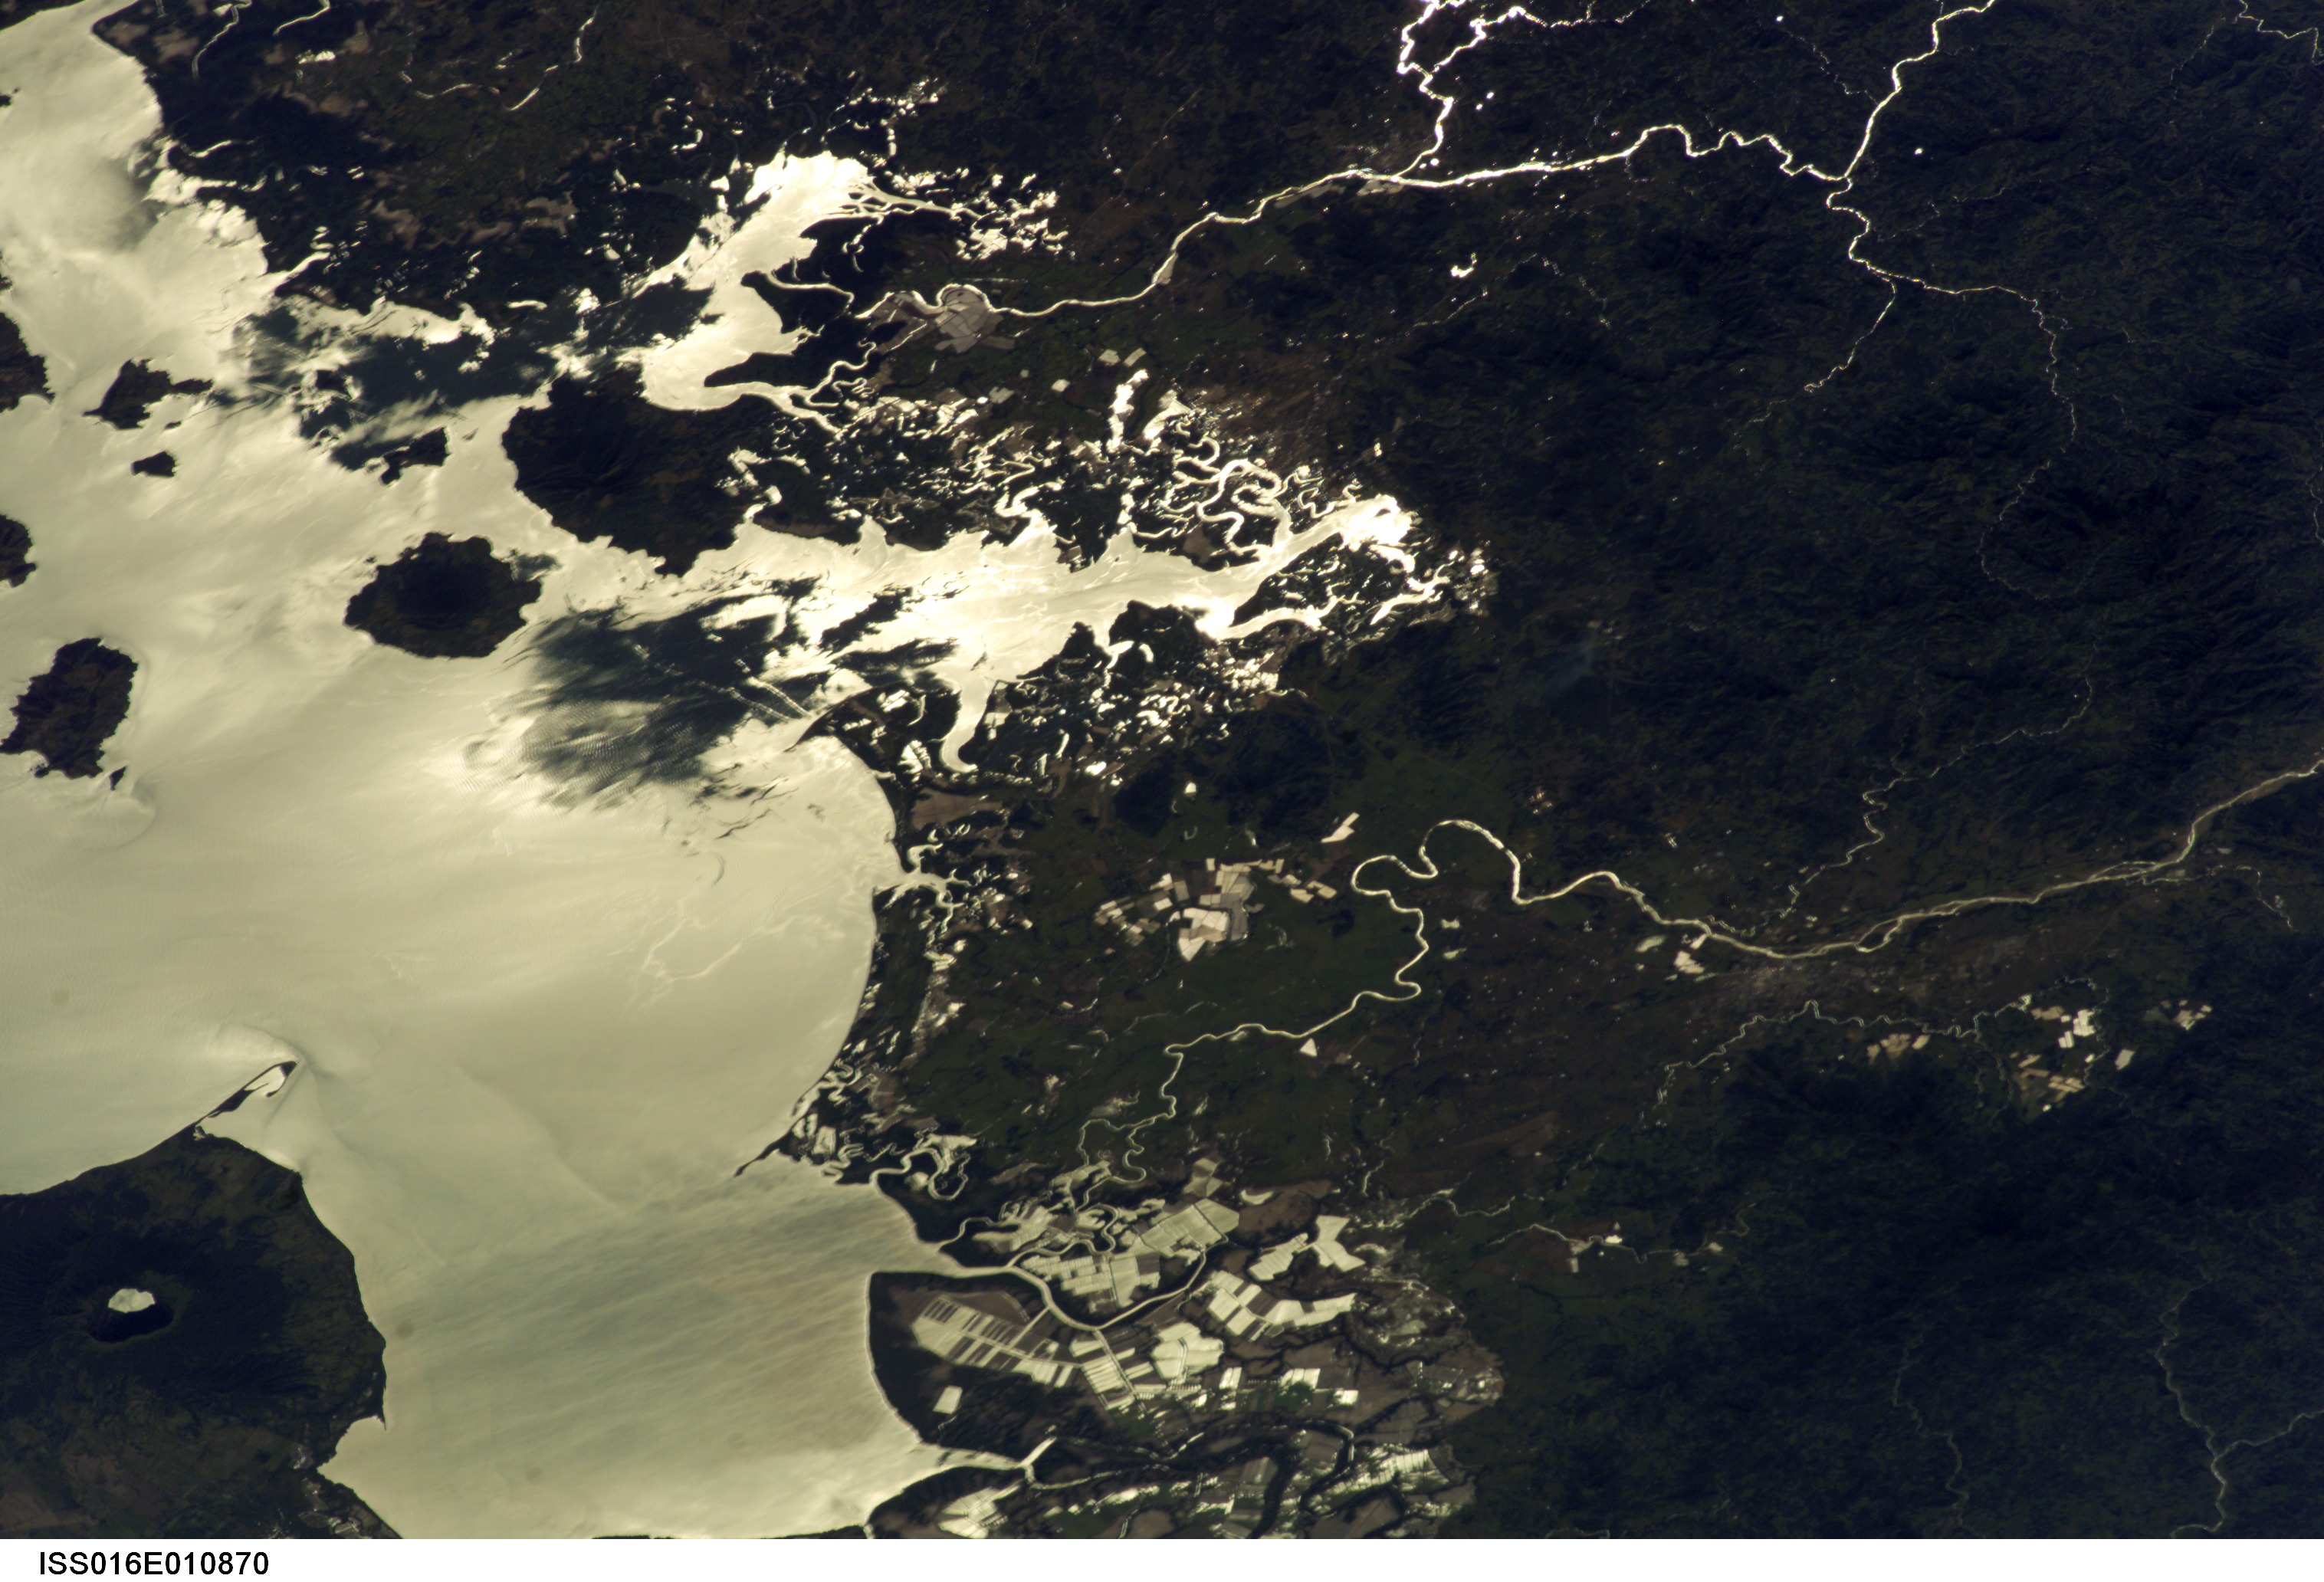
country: HONDURAS
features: G. OF FONSECA, COSIGUINA VOL.
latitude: 13.5
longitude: -87.5
